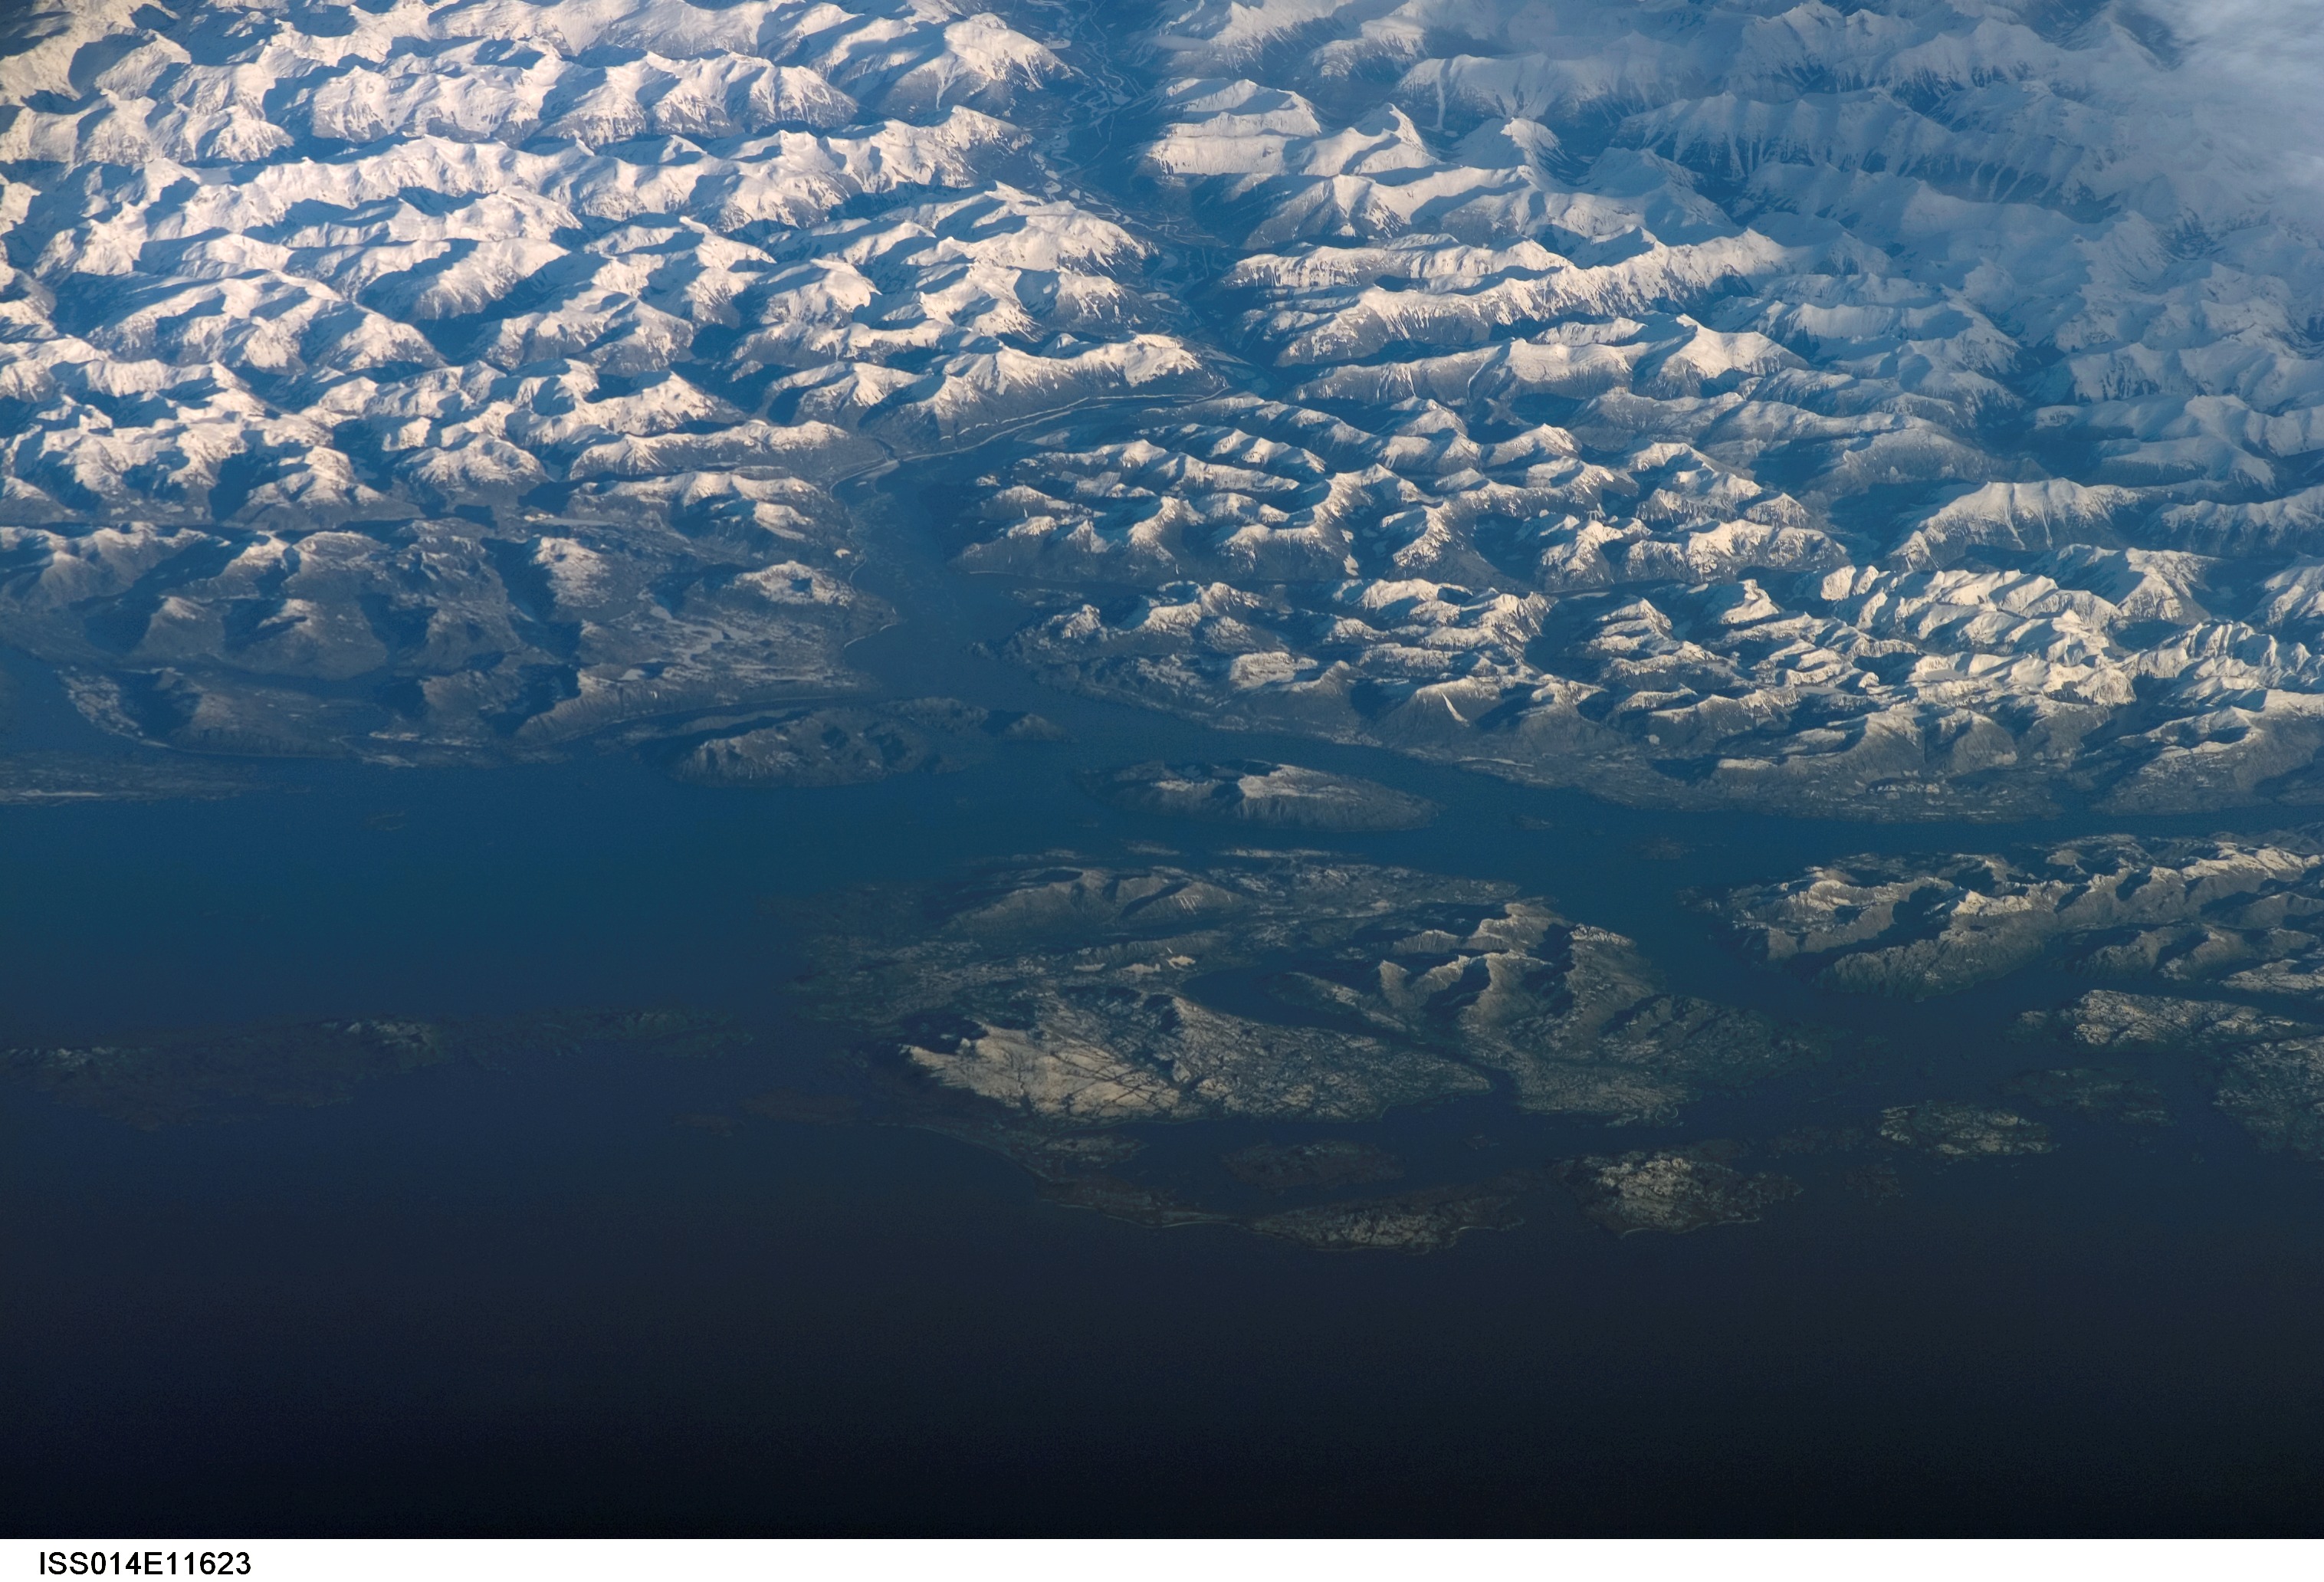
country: CANADA-BC
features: SKEENA R. EST., PORCHER I.
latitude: 54.0
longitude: -130.2
